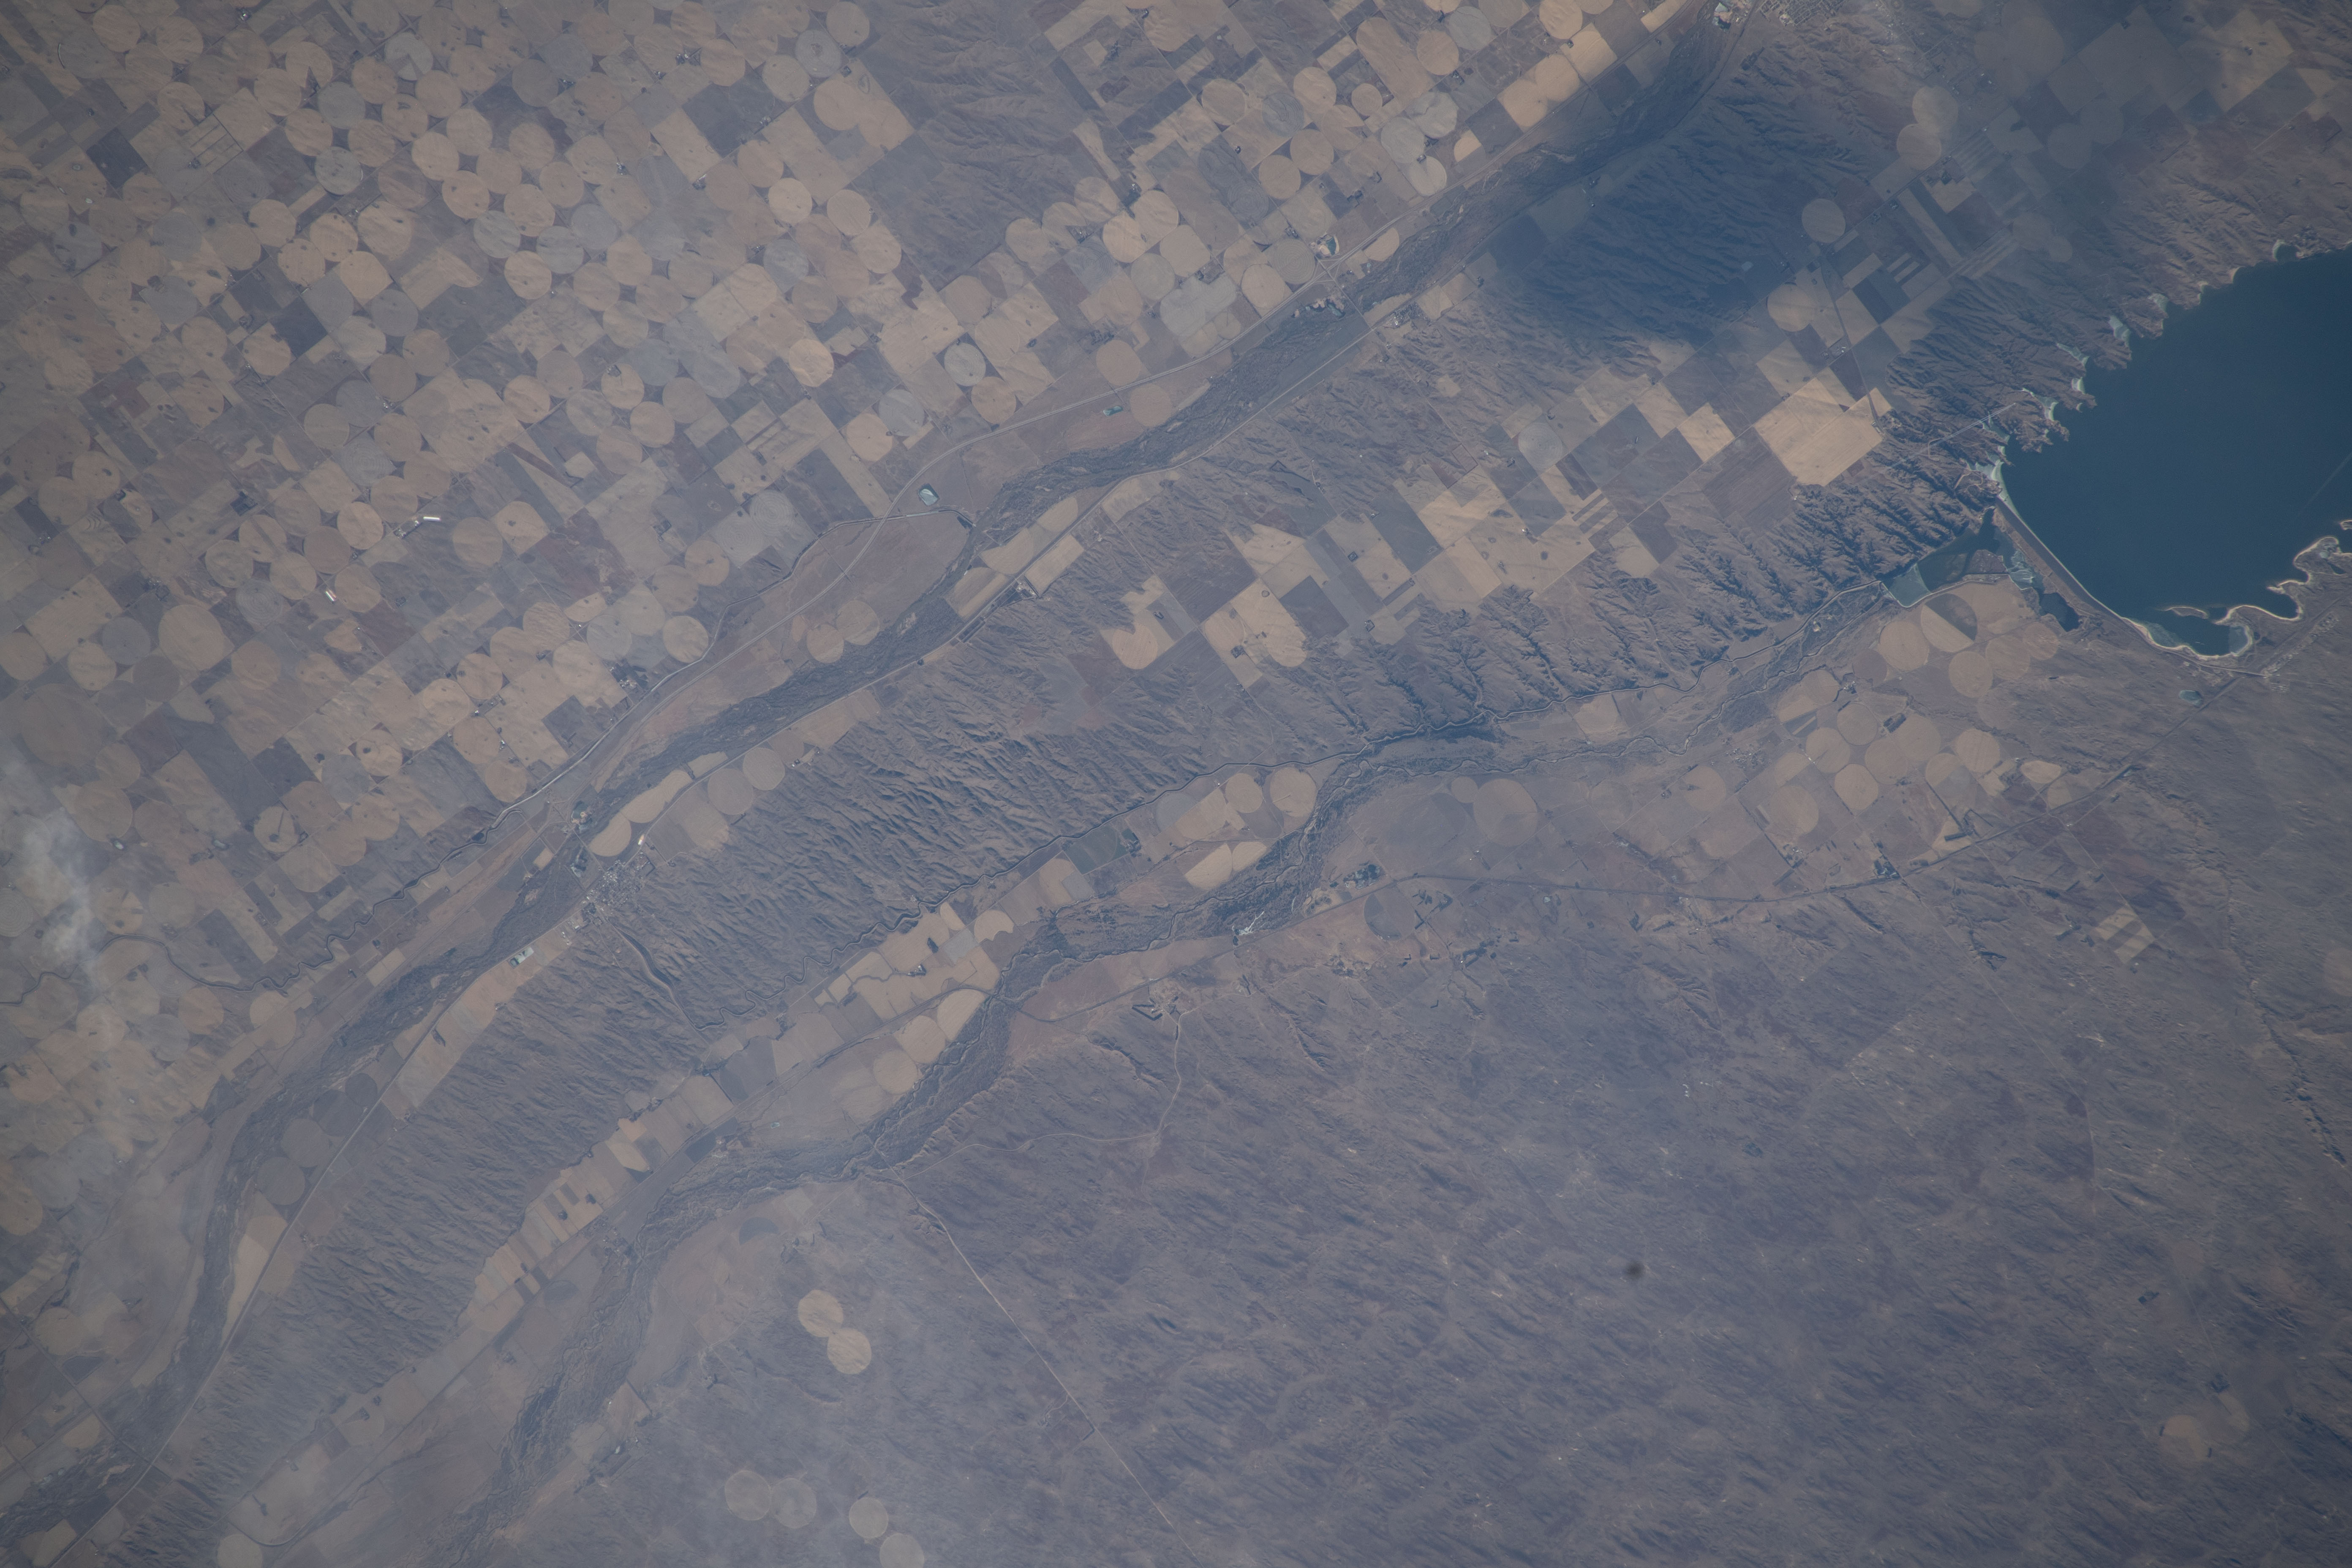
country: USA-NEBRASKA
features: LAKE MCCONAUGHY STATE RECREATION AREA AND WILDLIFE MANAGEMENT AREA
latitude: 41.2
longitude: -101.5
